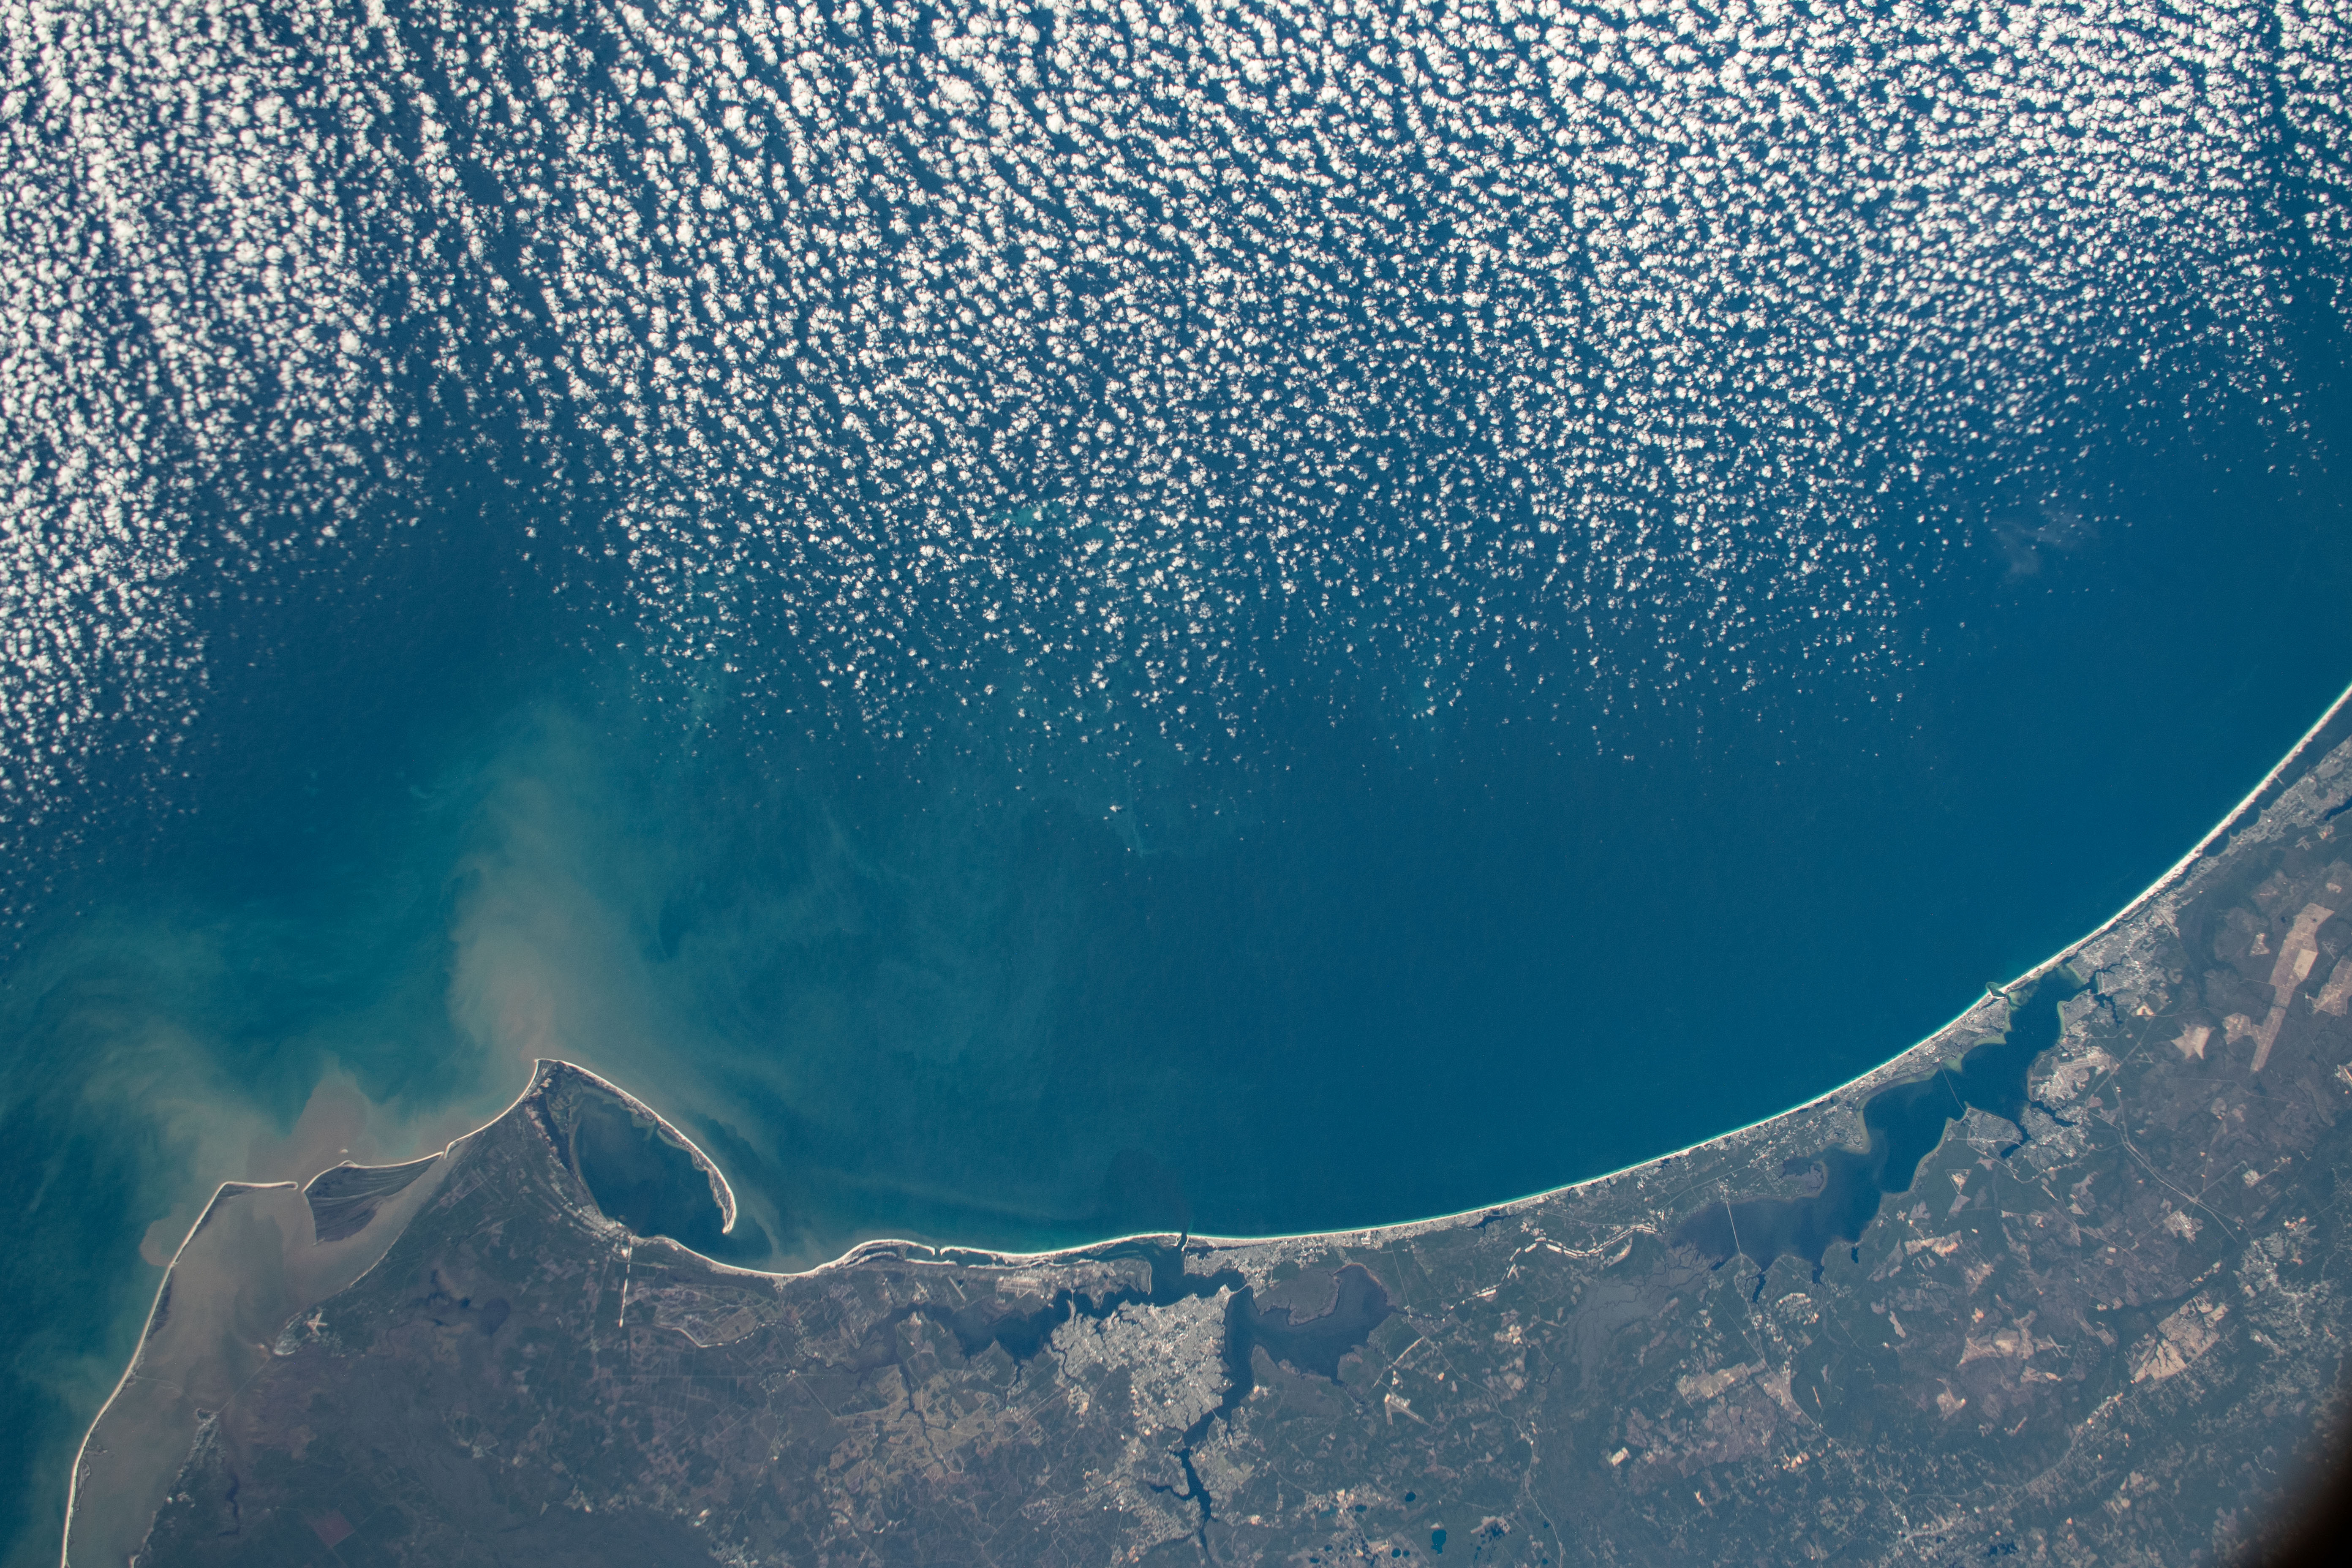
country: USA-FLORIDA
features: PANAMA CITY, SAINT JOSEPH BAY, SAINT ANDREW BAY, WEST BAY, CHOCTAWHATCHEE BAY, APALACHICOLA BAY
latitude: 30.0
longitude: -86.0
